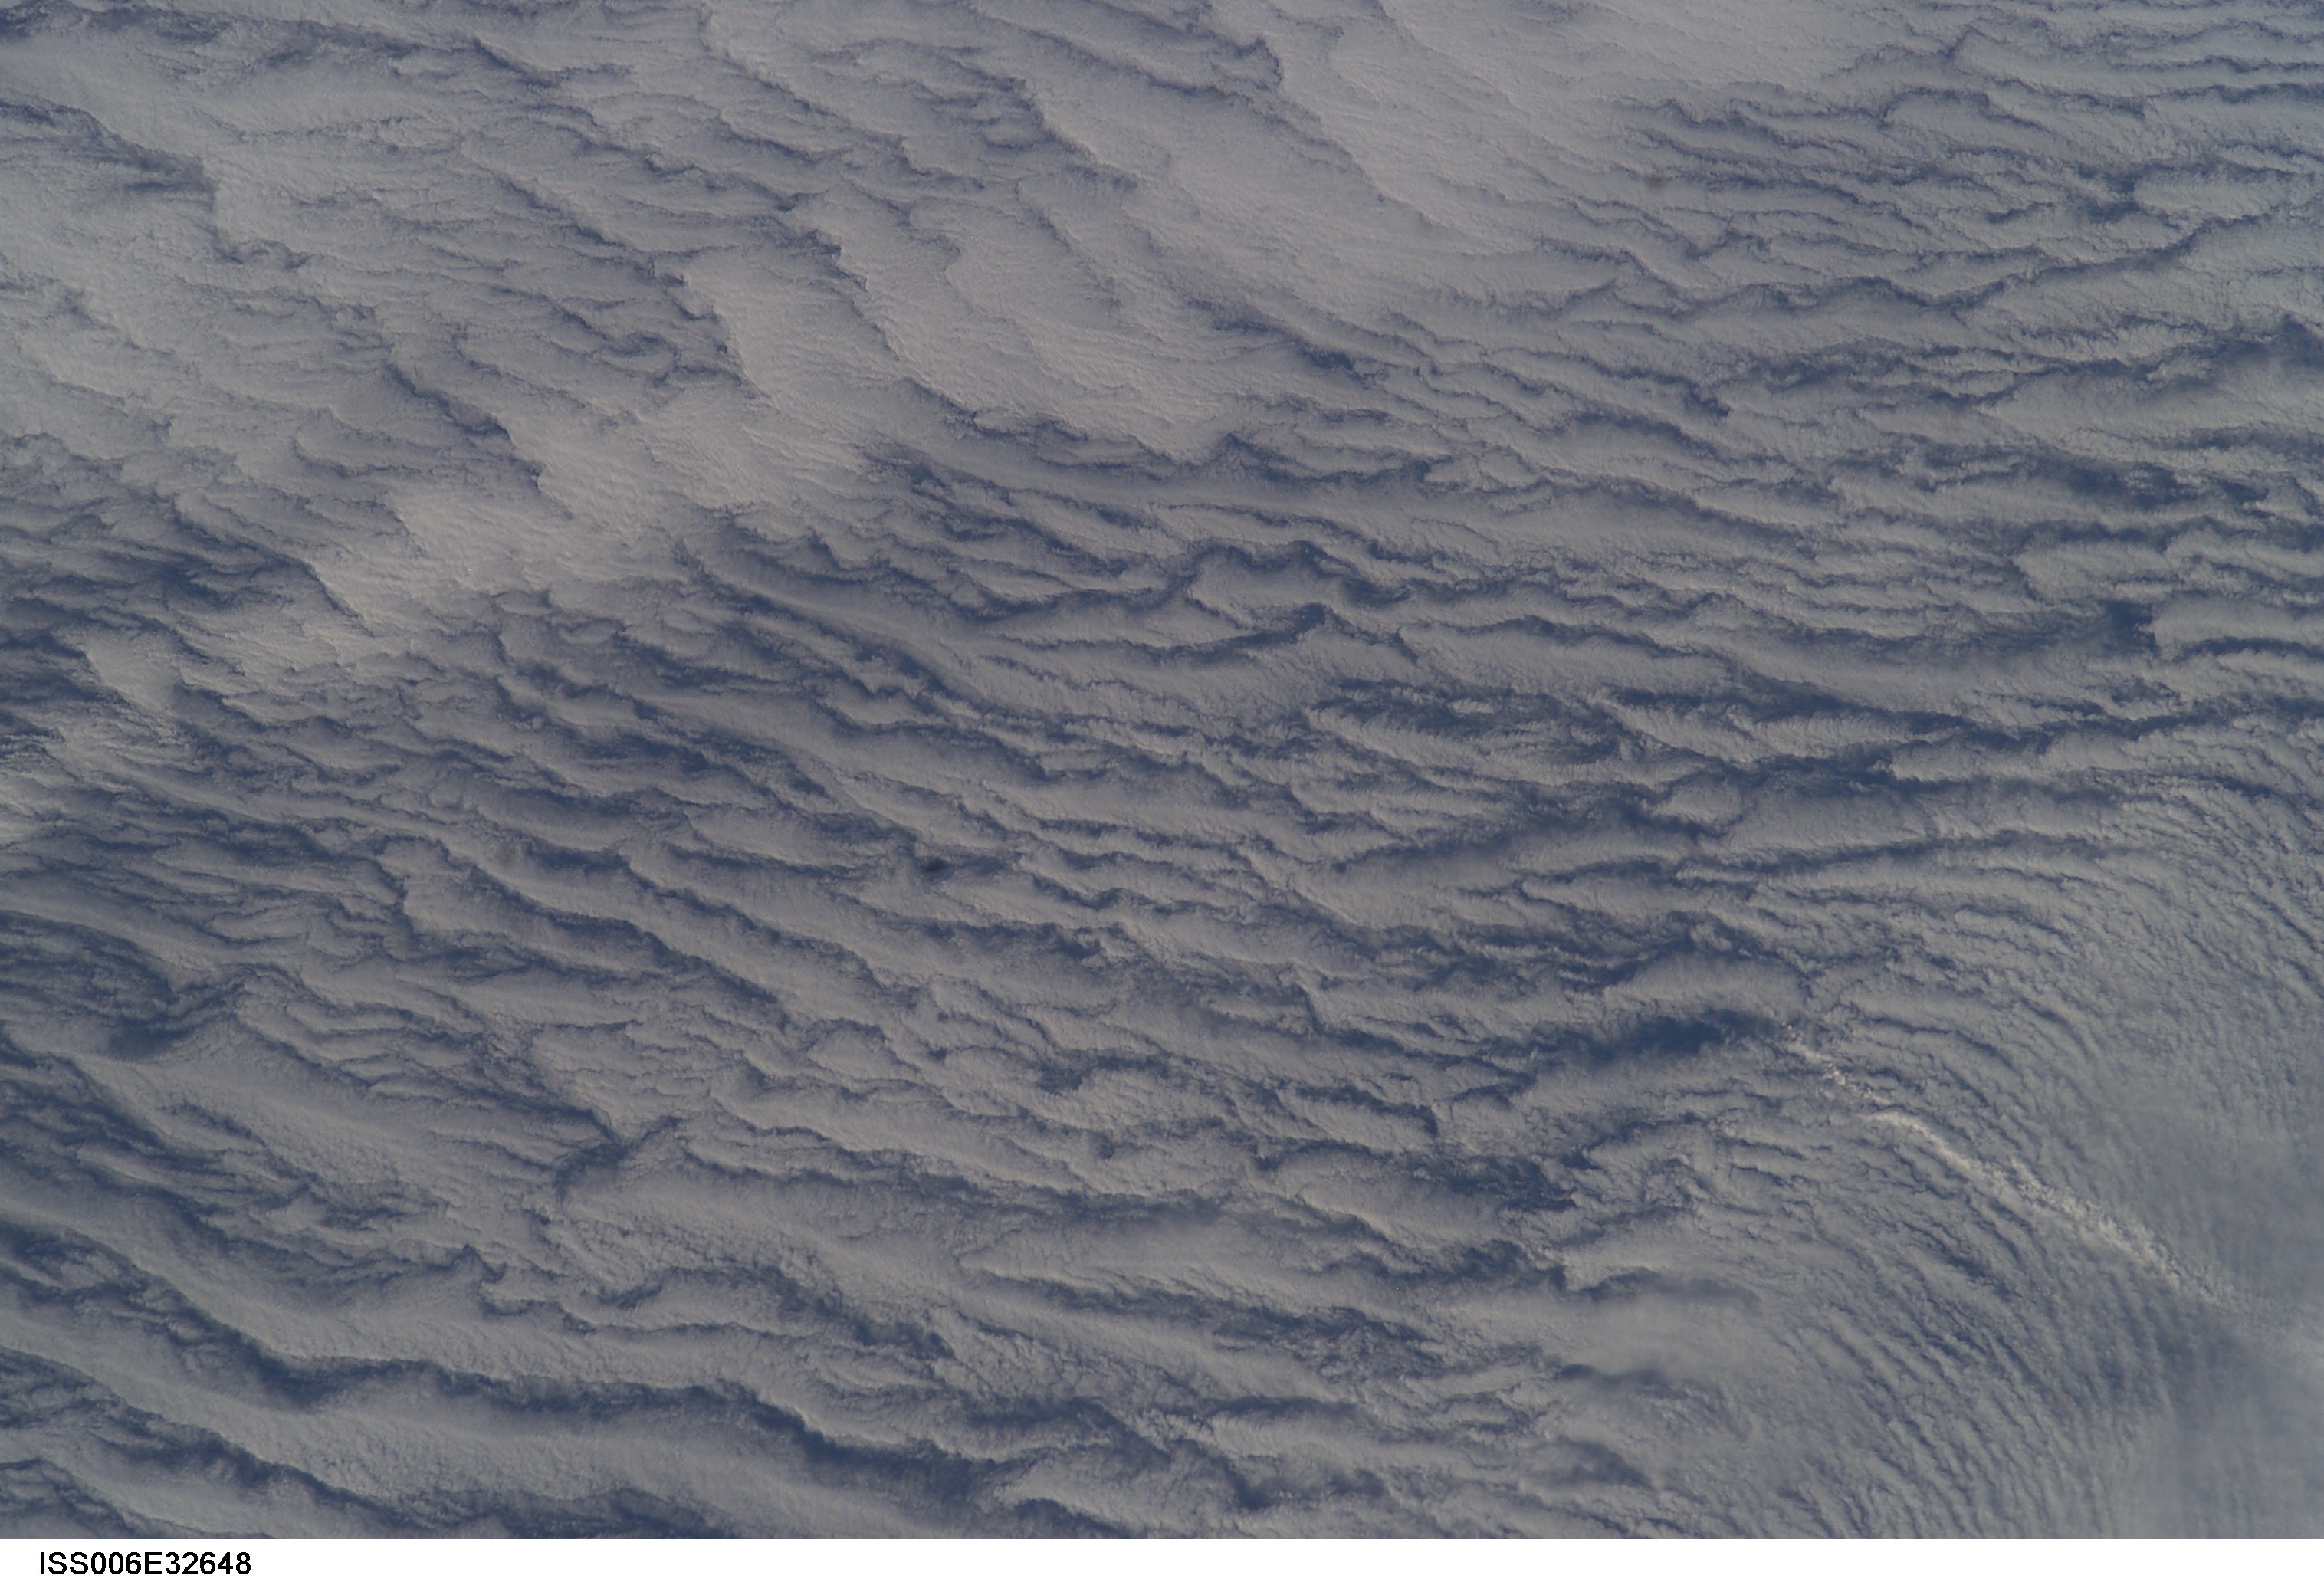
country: CLOUDS
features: CLOUD FORMATIONS
